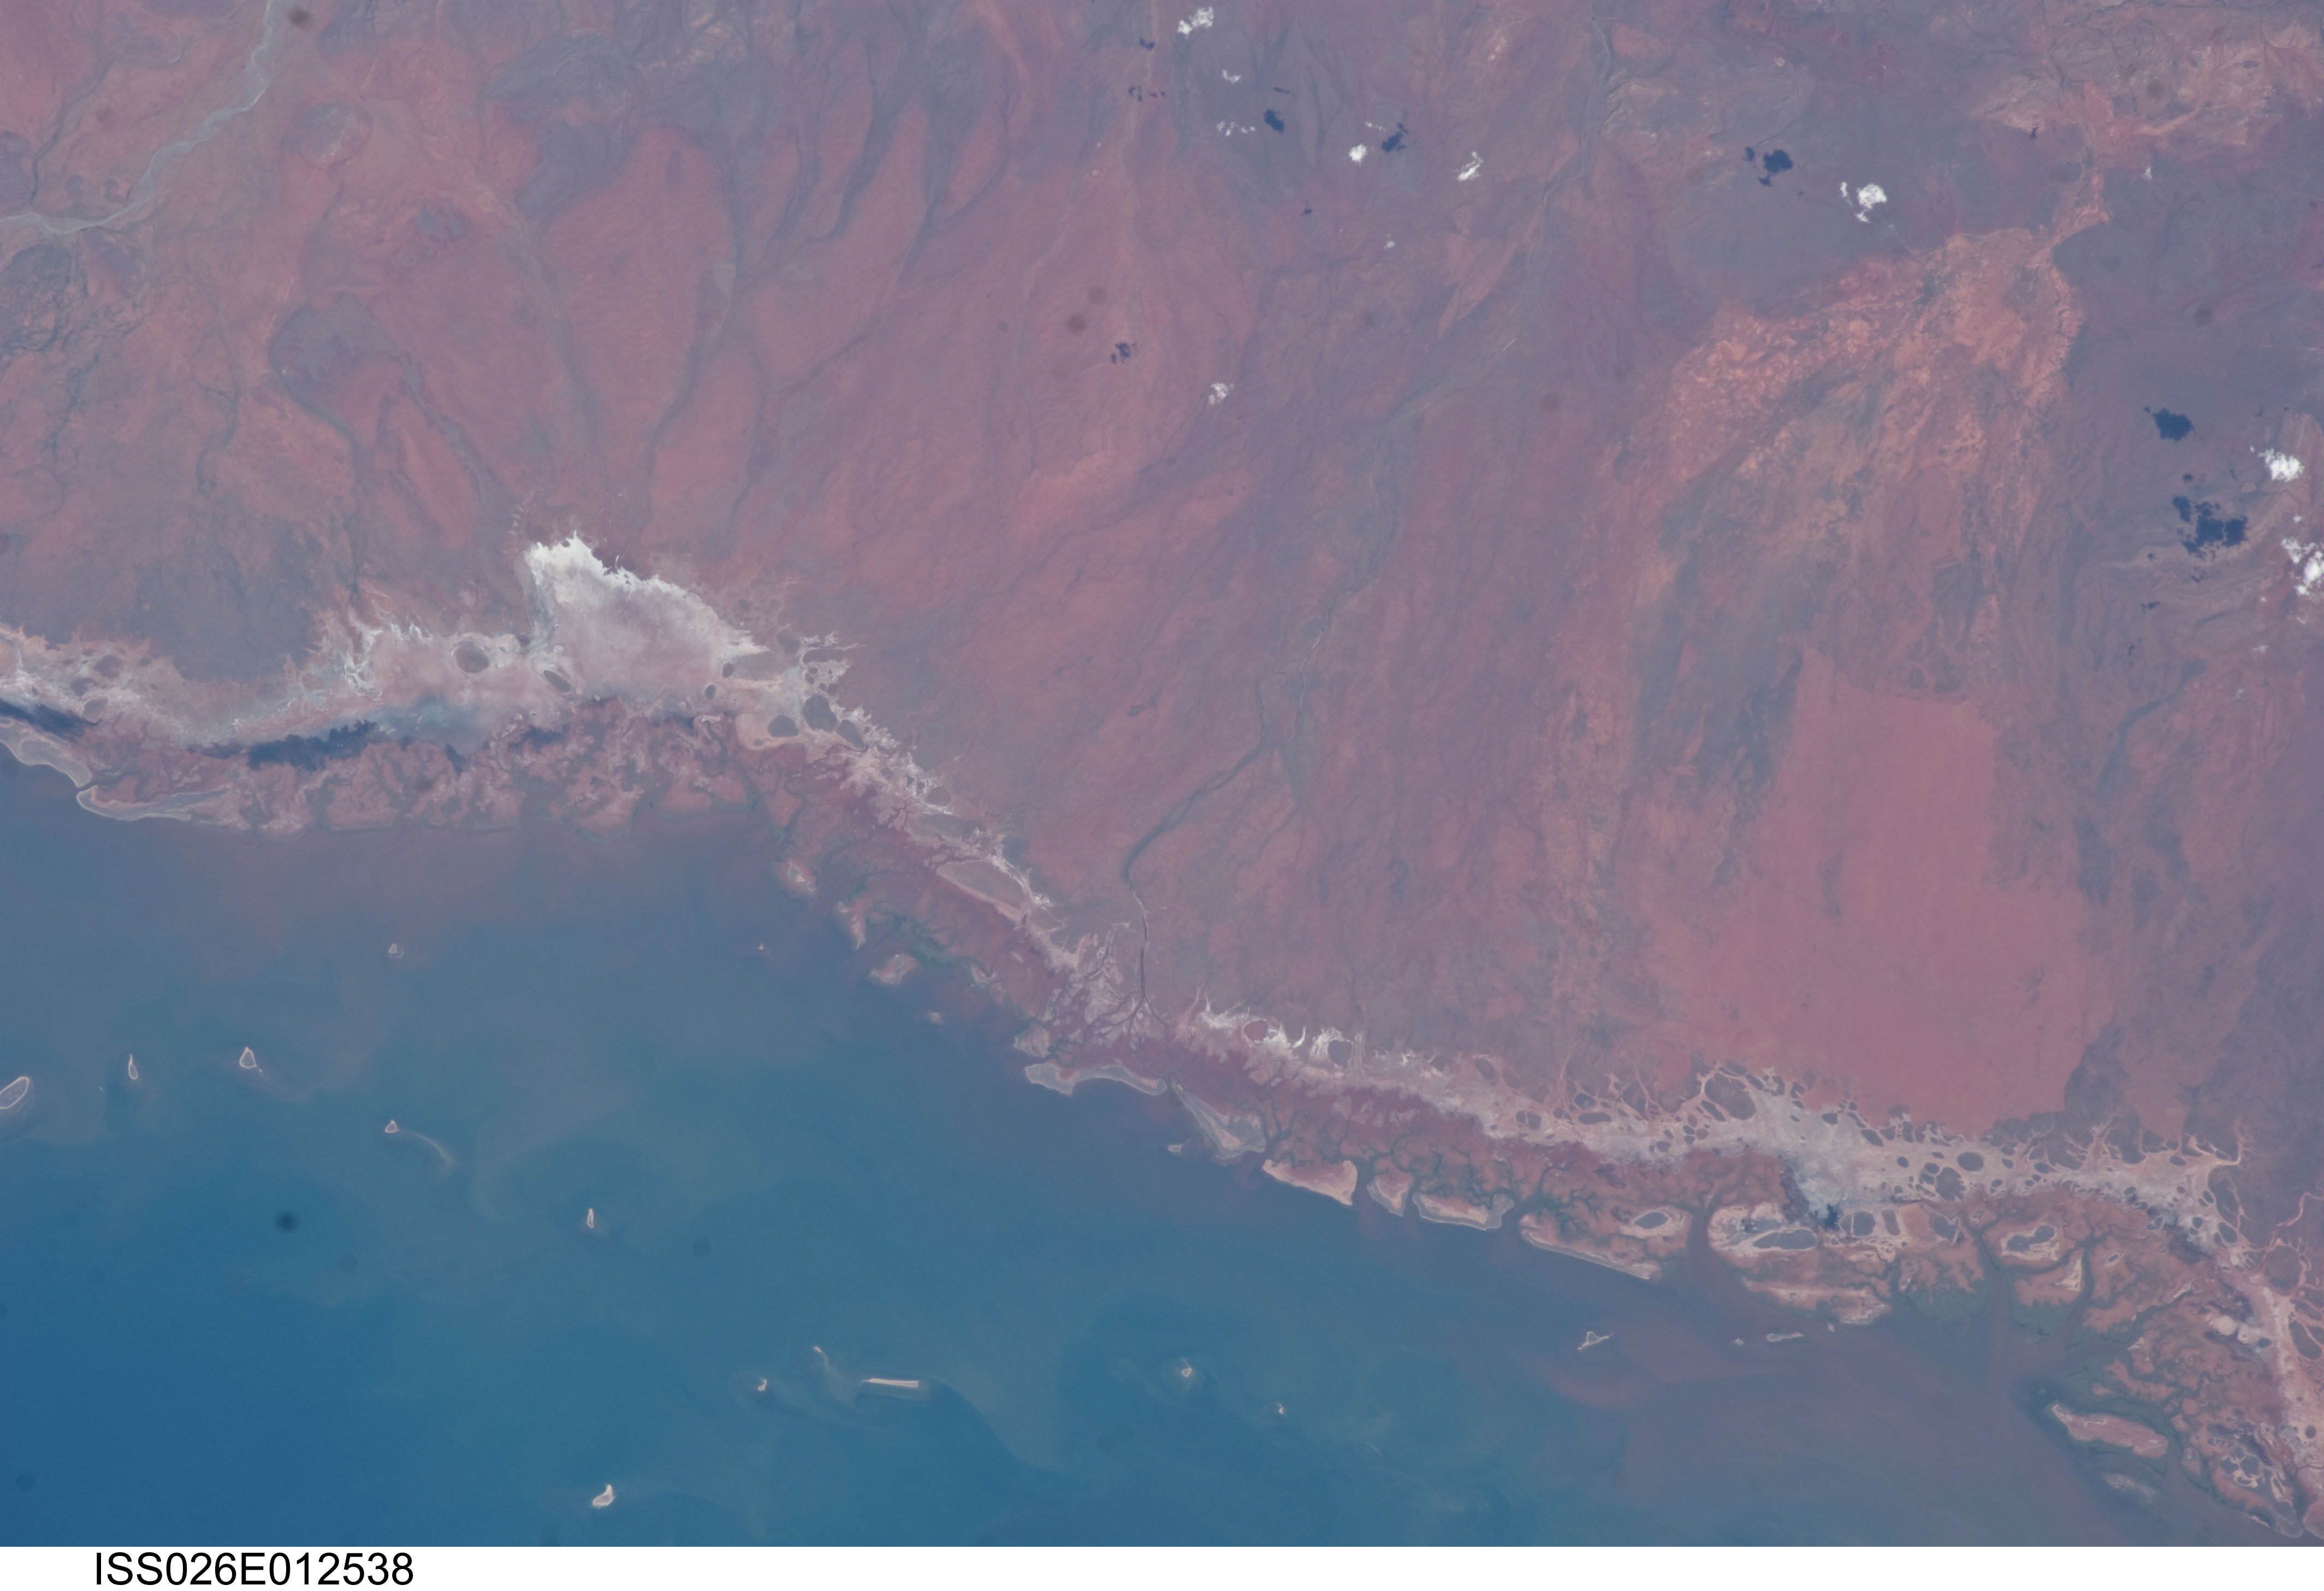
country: AUSTRALIA-WA
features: MARY ANNE PASSAGE, PASSAGE ISLANDS, SEDIMENT
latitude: -21.4
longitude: 115.8
